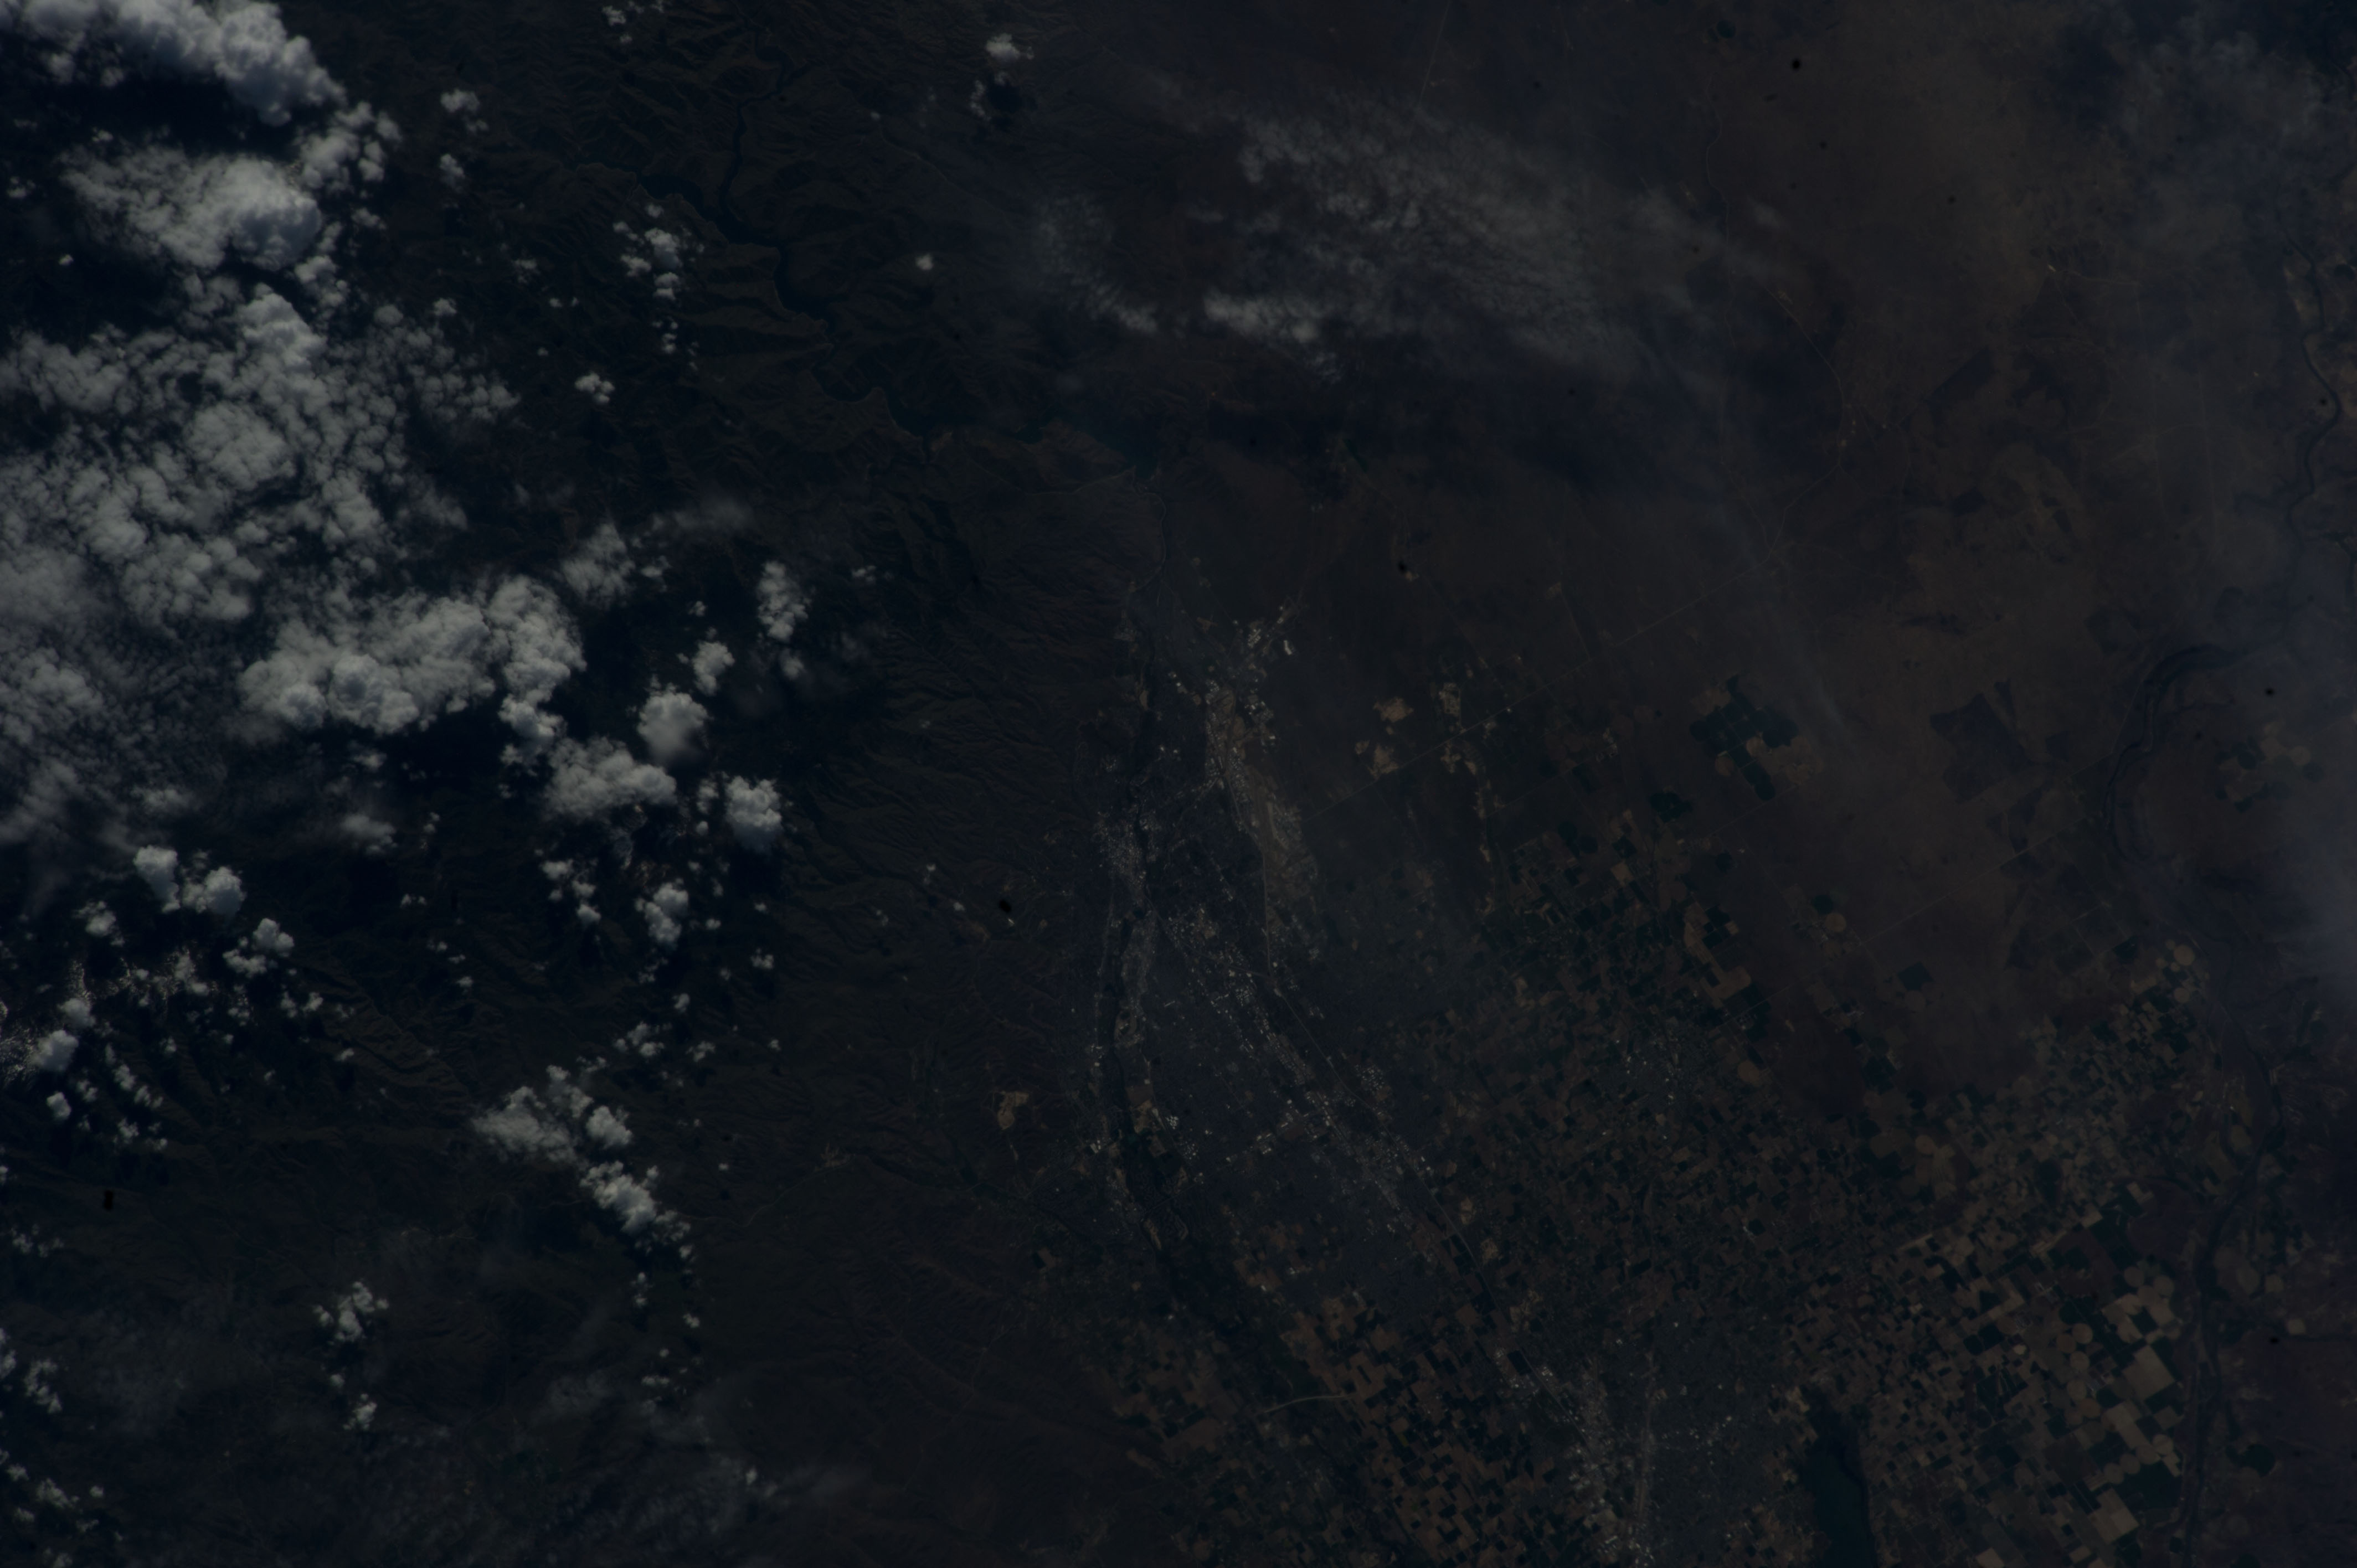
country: USA-IDAHO
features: SNAKE RIVER VALLEY, BOISE, AGR., TOWNS, ROADS, SAWTOOTH RA., DARK
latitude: 43.6
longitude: -116.2
